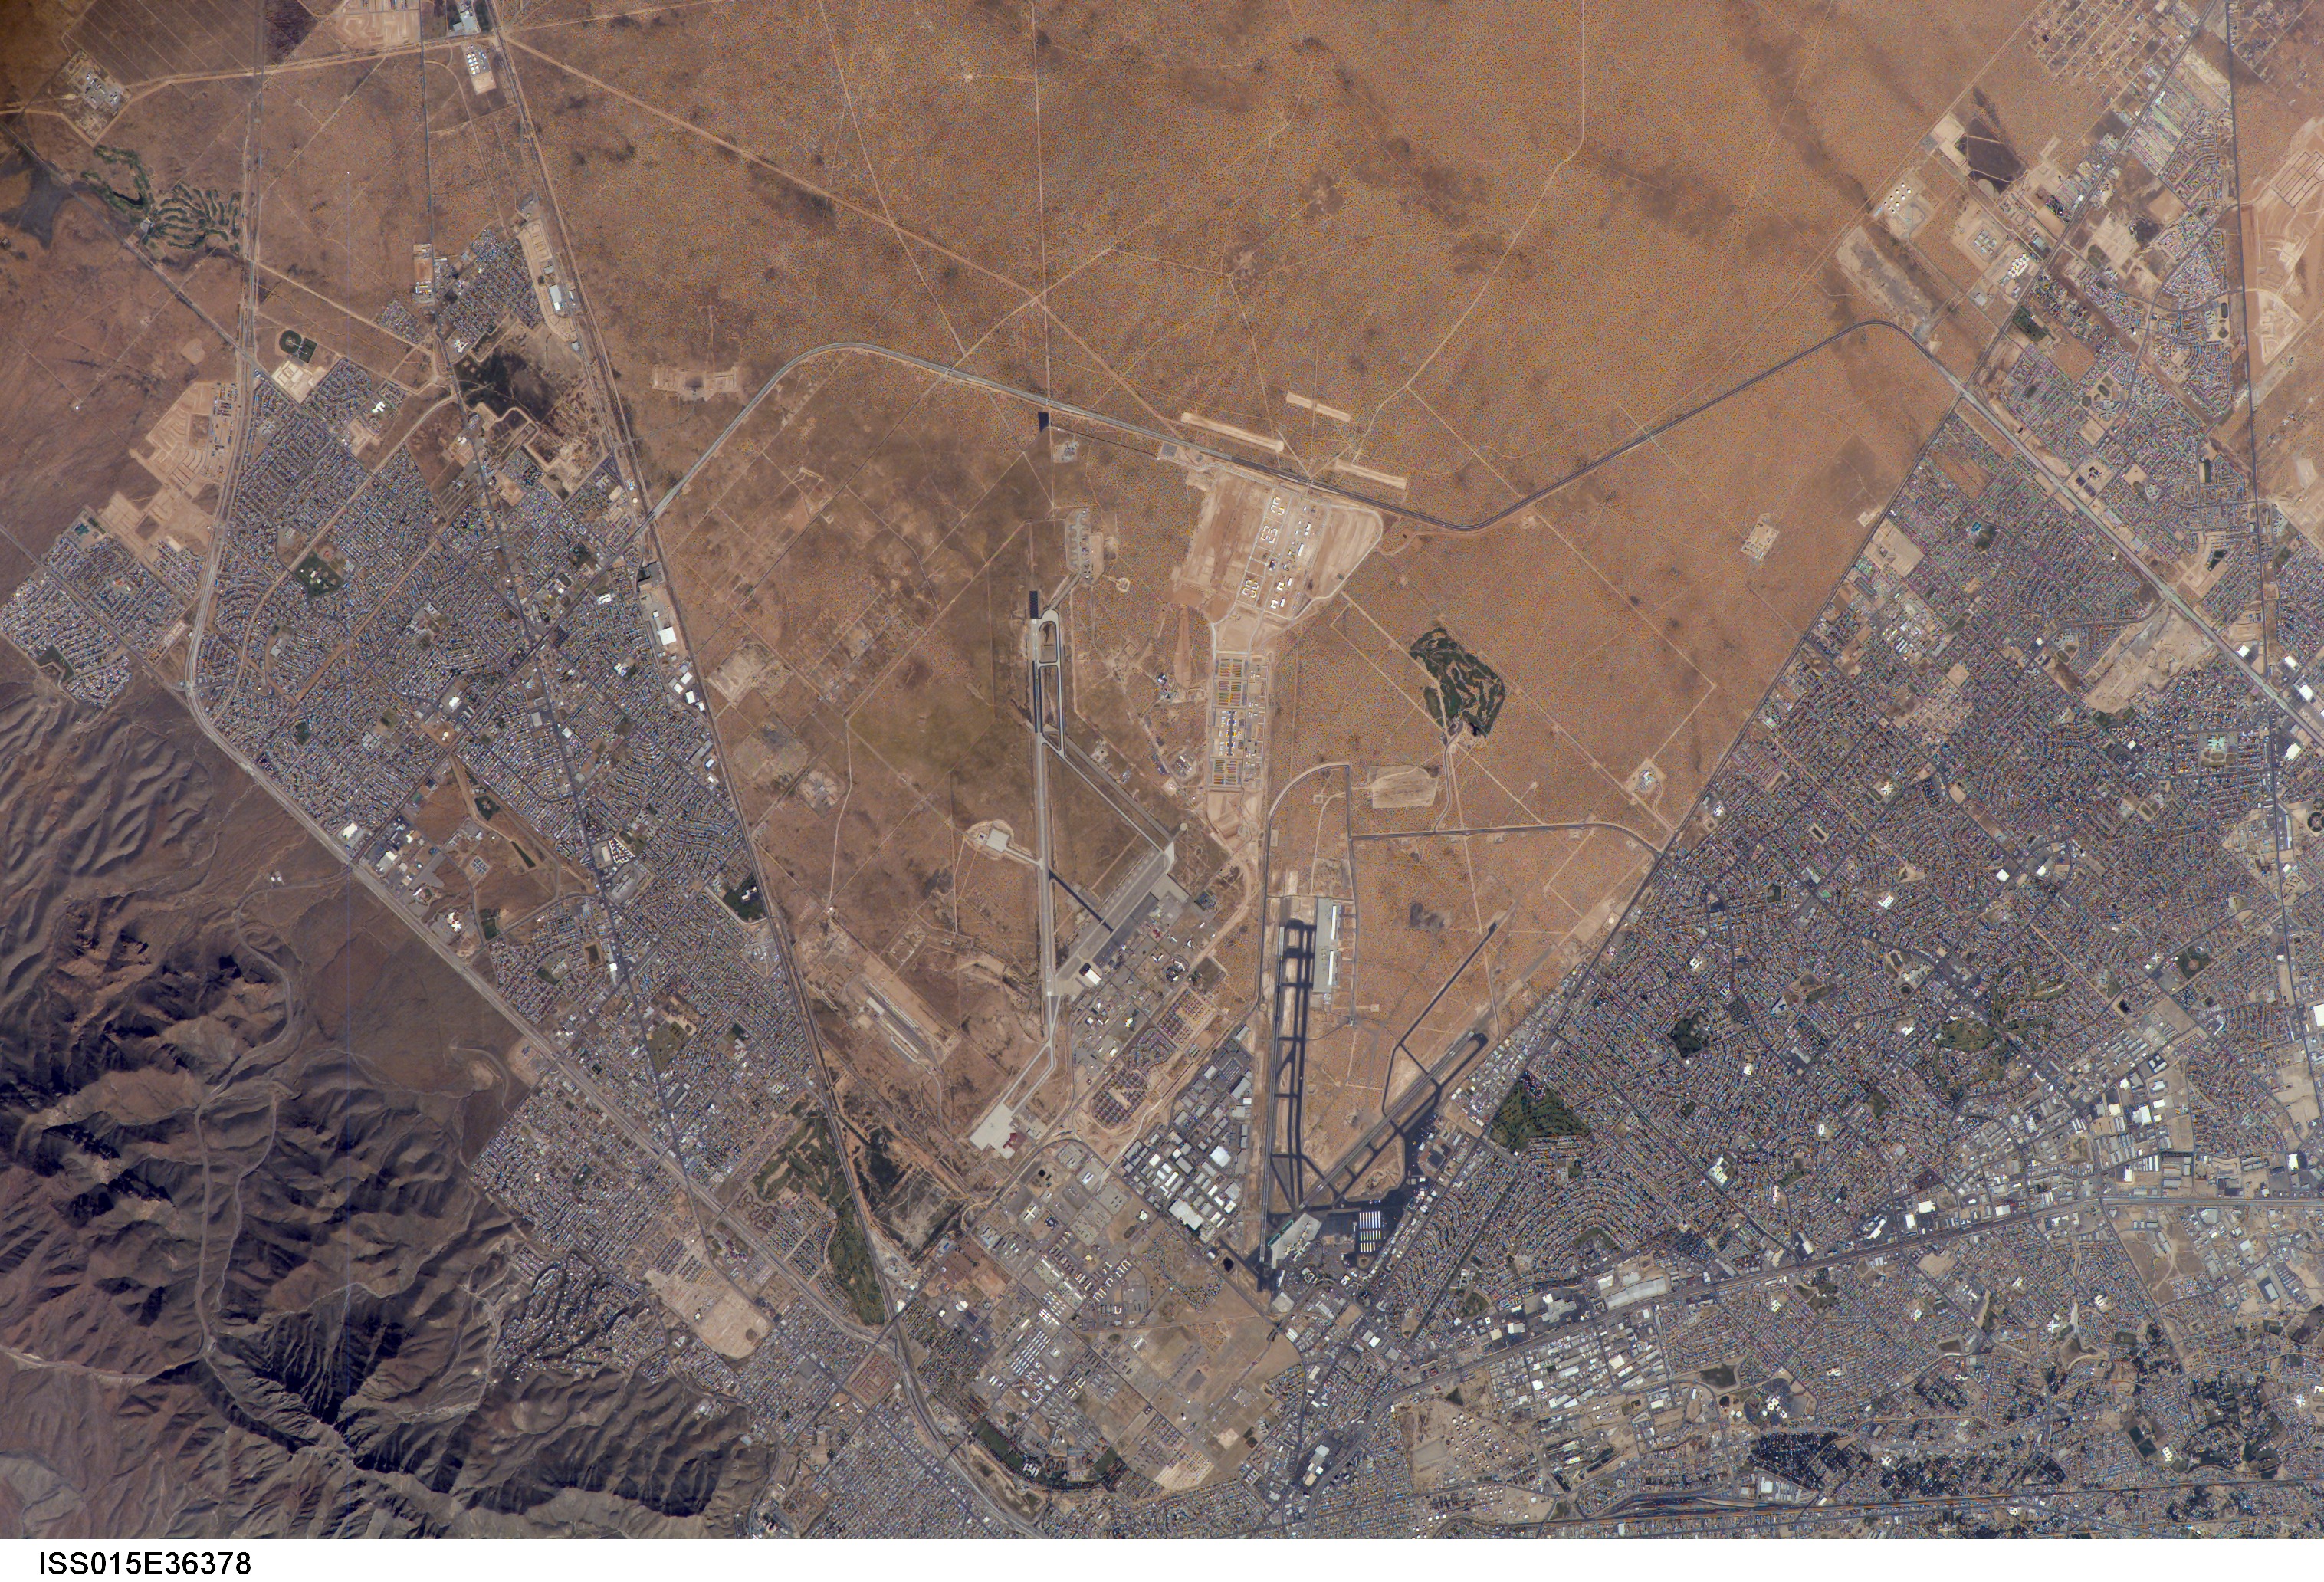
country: USA-TEXAS
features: FRANKLIN MTS., EL PASO, FORT BLISS
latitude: 31.8
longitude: -106.4
